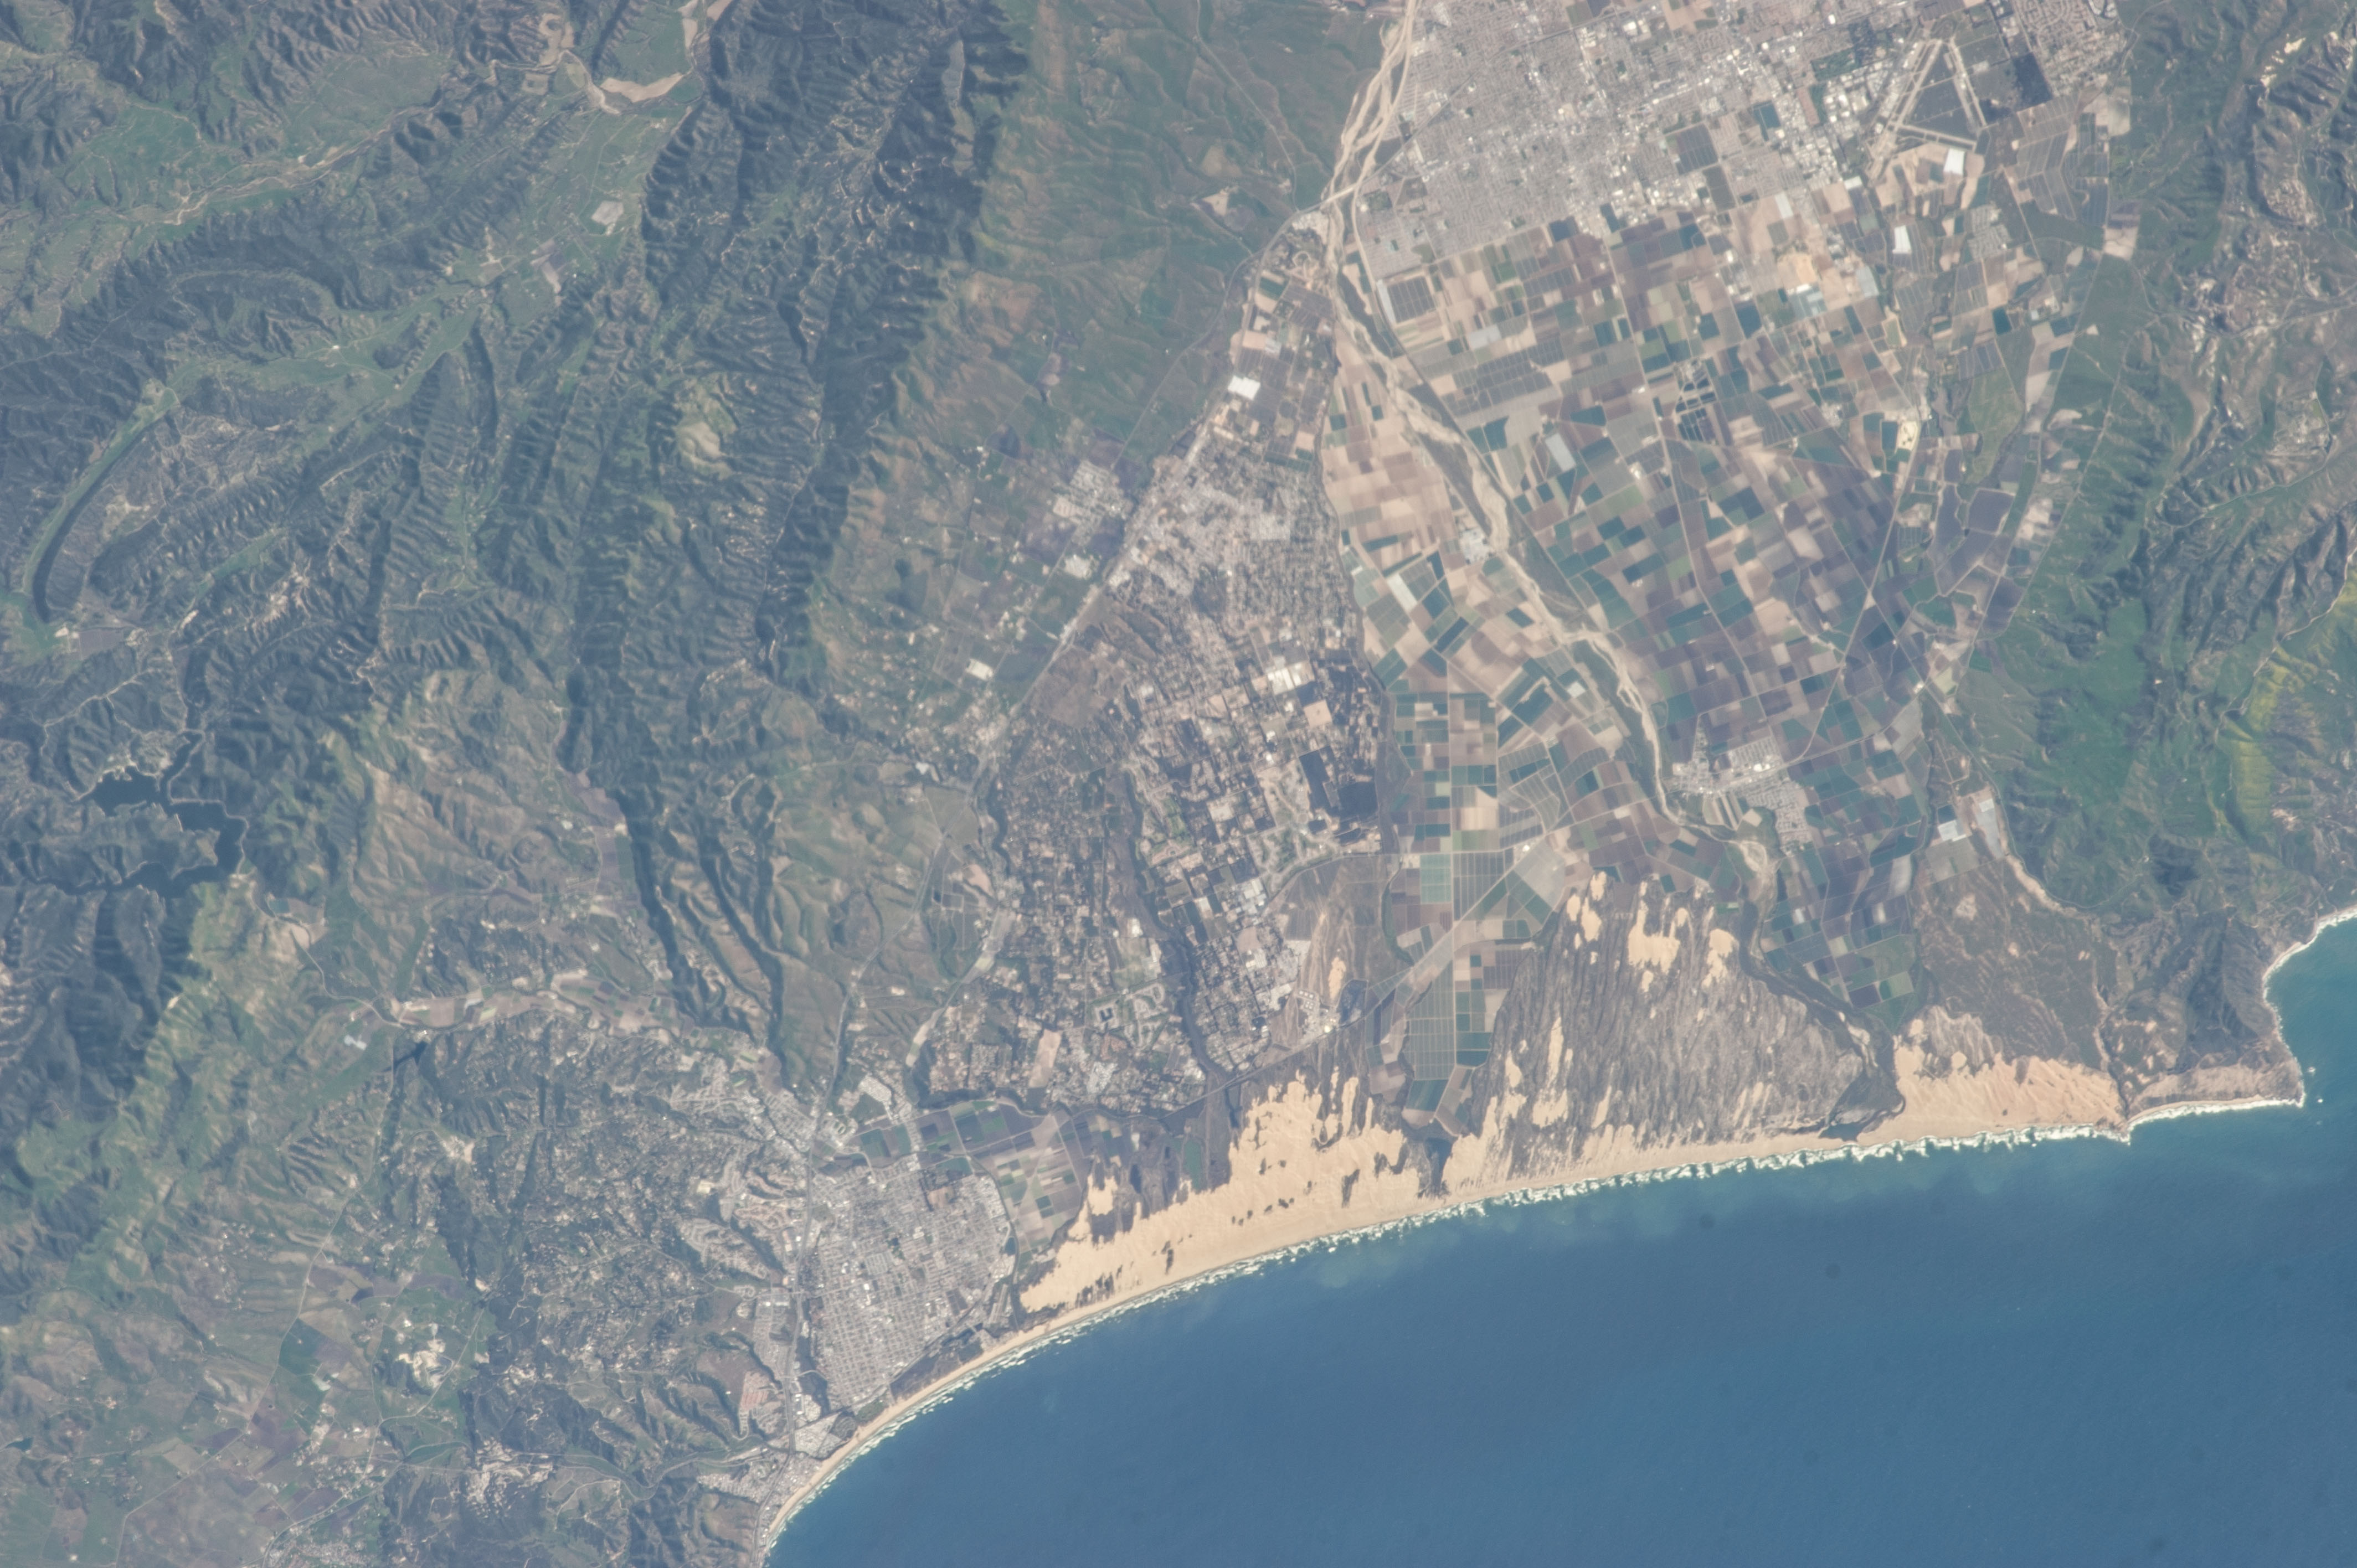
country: USA-CALIFORNIA
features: SANTA MARIA, R., AGR., BEACH, DUNES, GROVER CITY, SANTA LUCIA RA., AGR.
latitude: 35.0
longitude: -120.5
